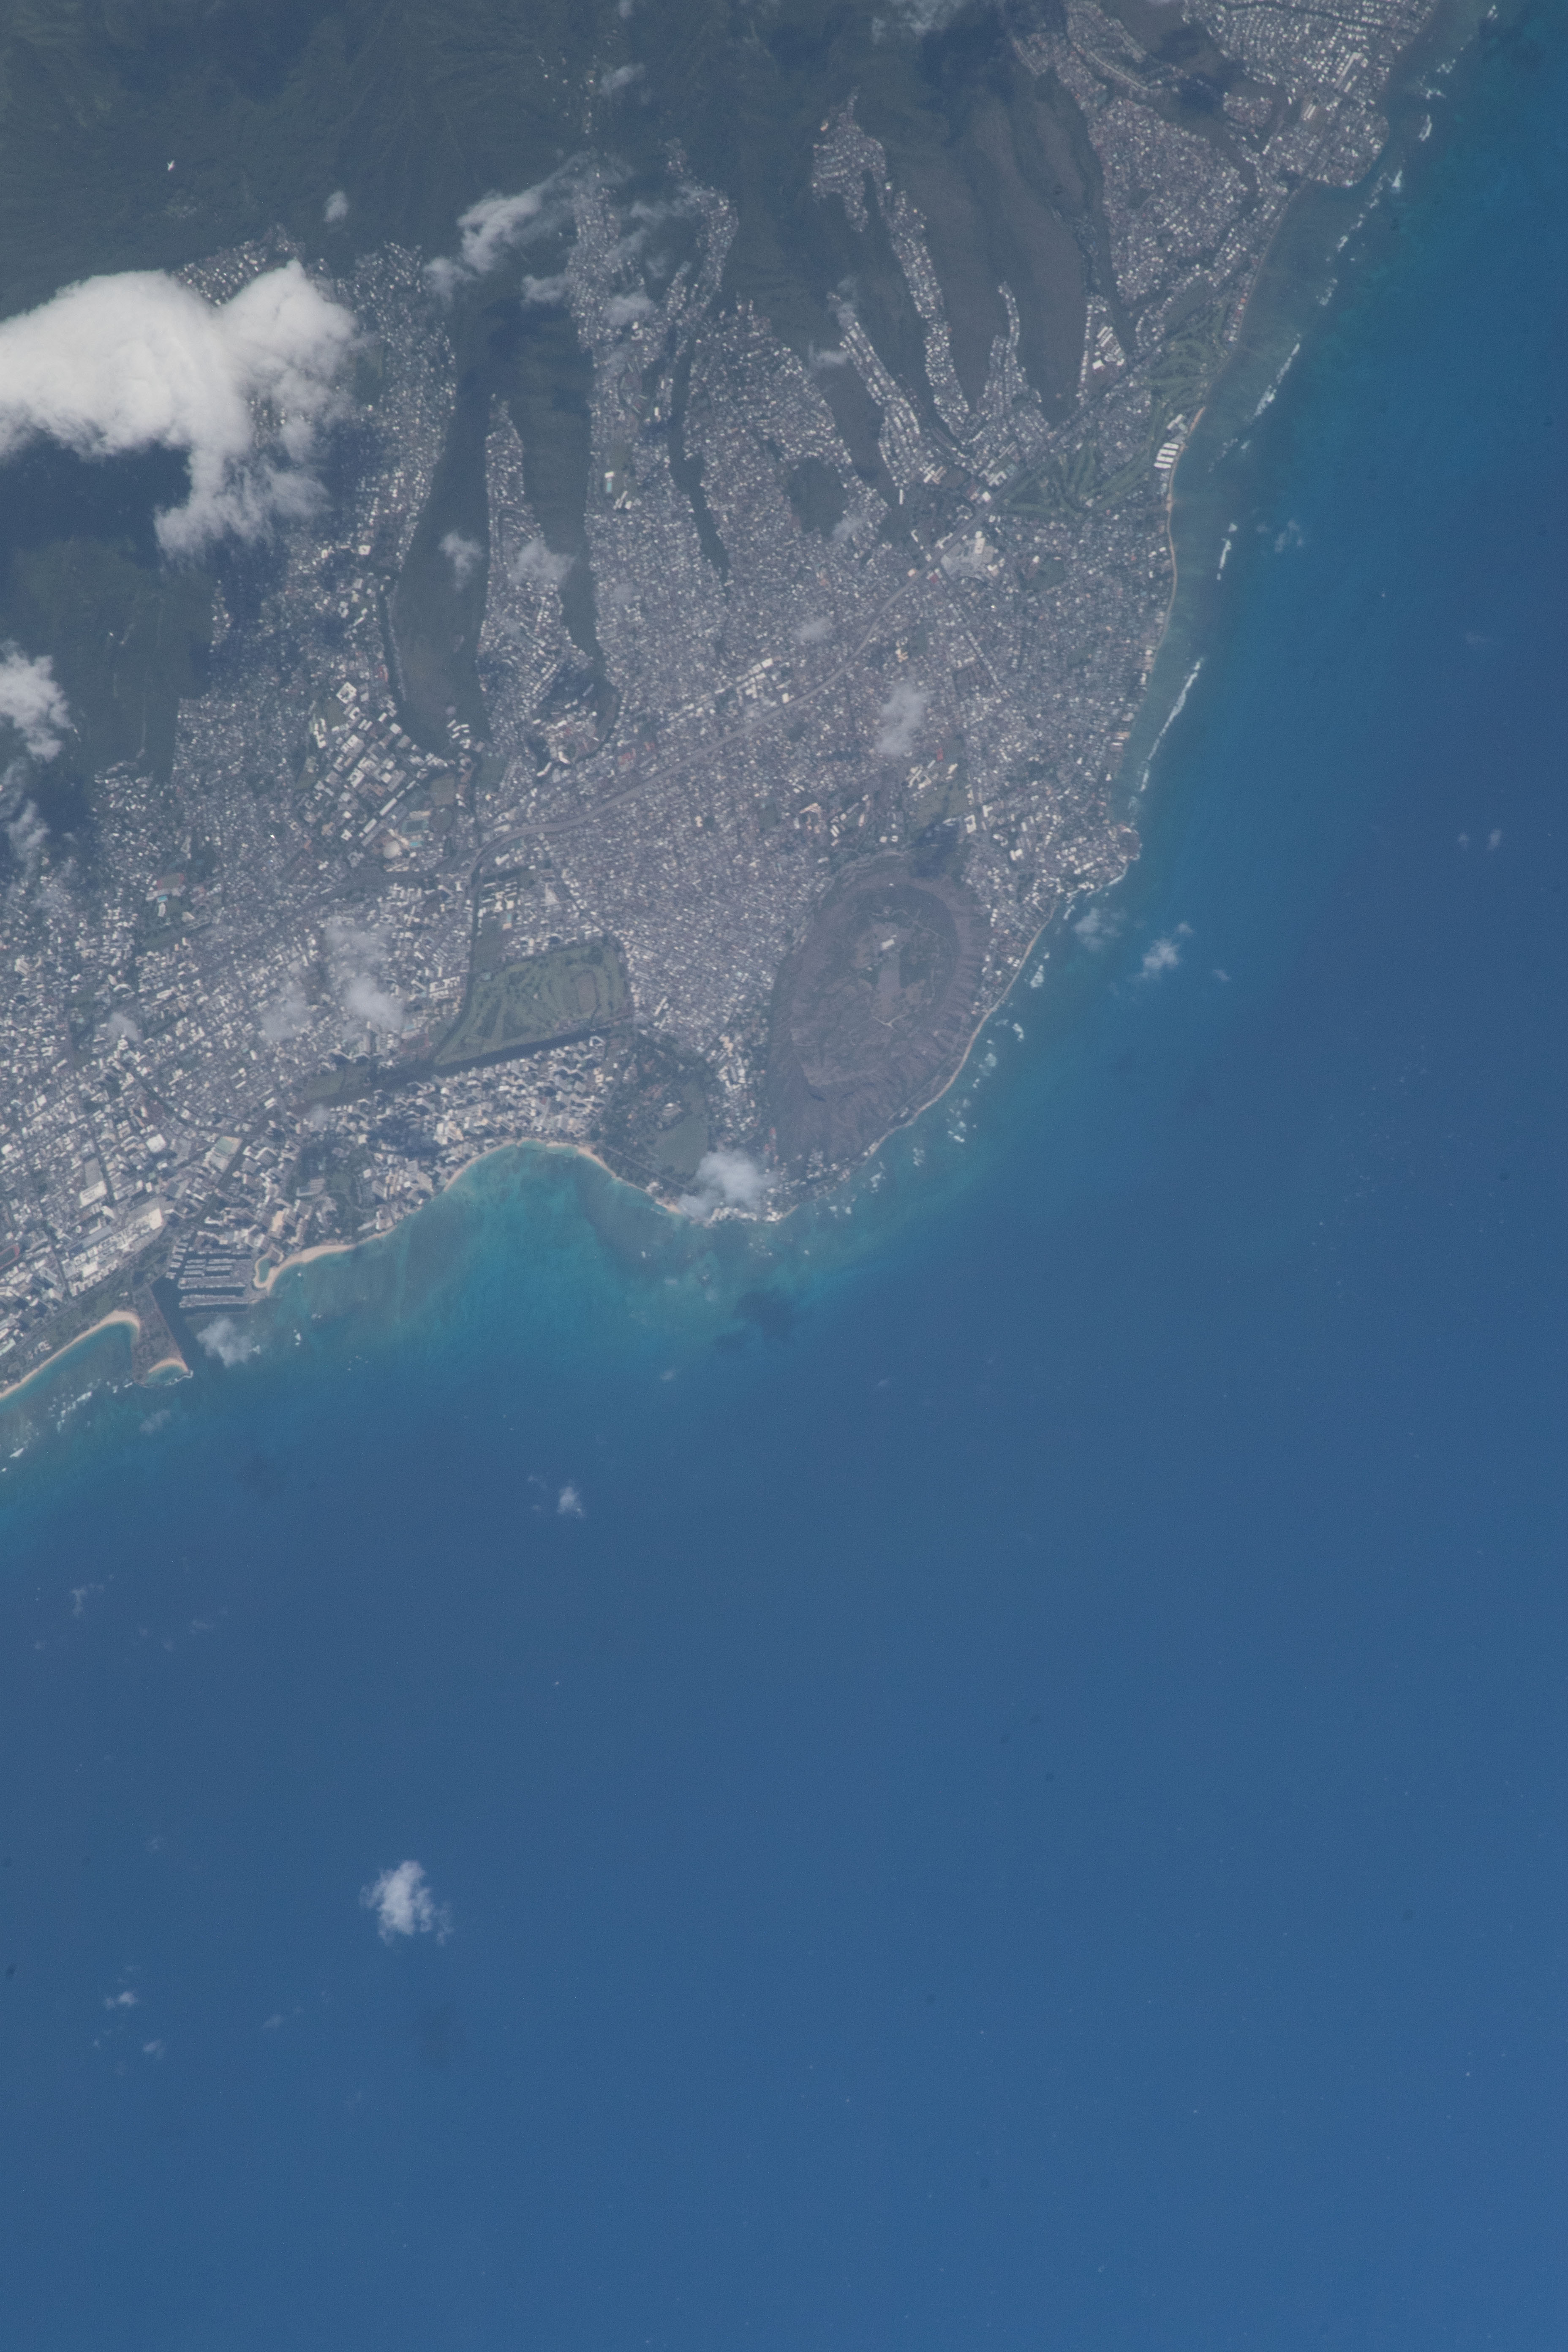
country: USA-HAWAII
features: HONOLULU, DIAMOND HEAD BEACH PARK, ALA WAI GOLF COURSE
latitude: 21.3
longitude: -157.8
